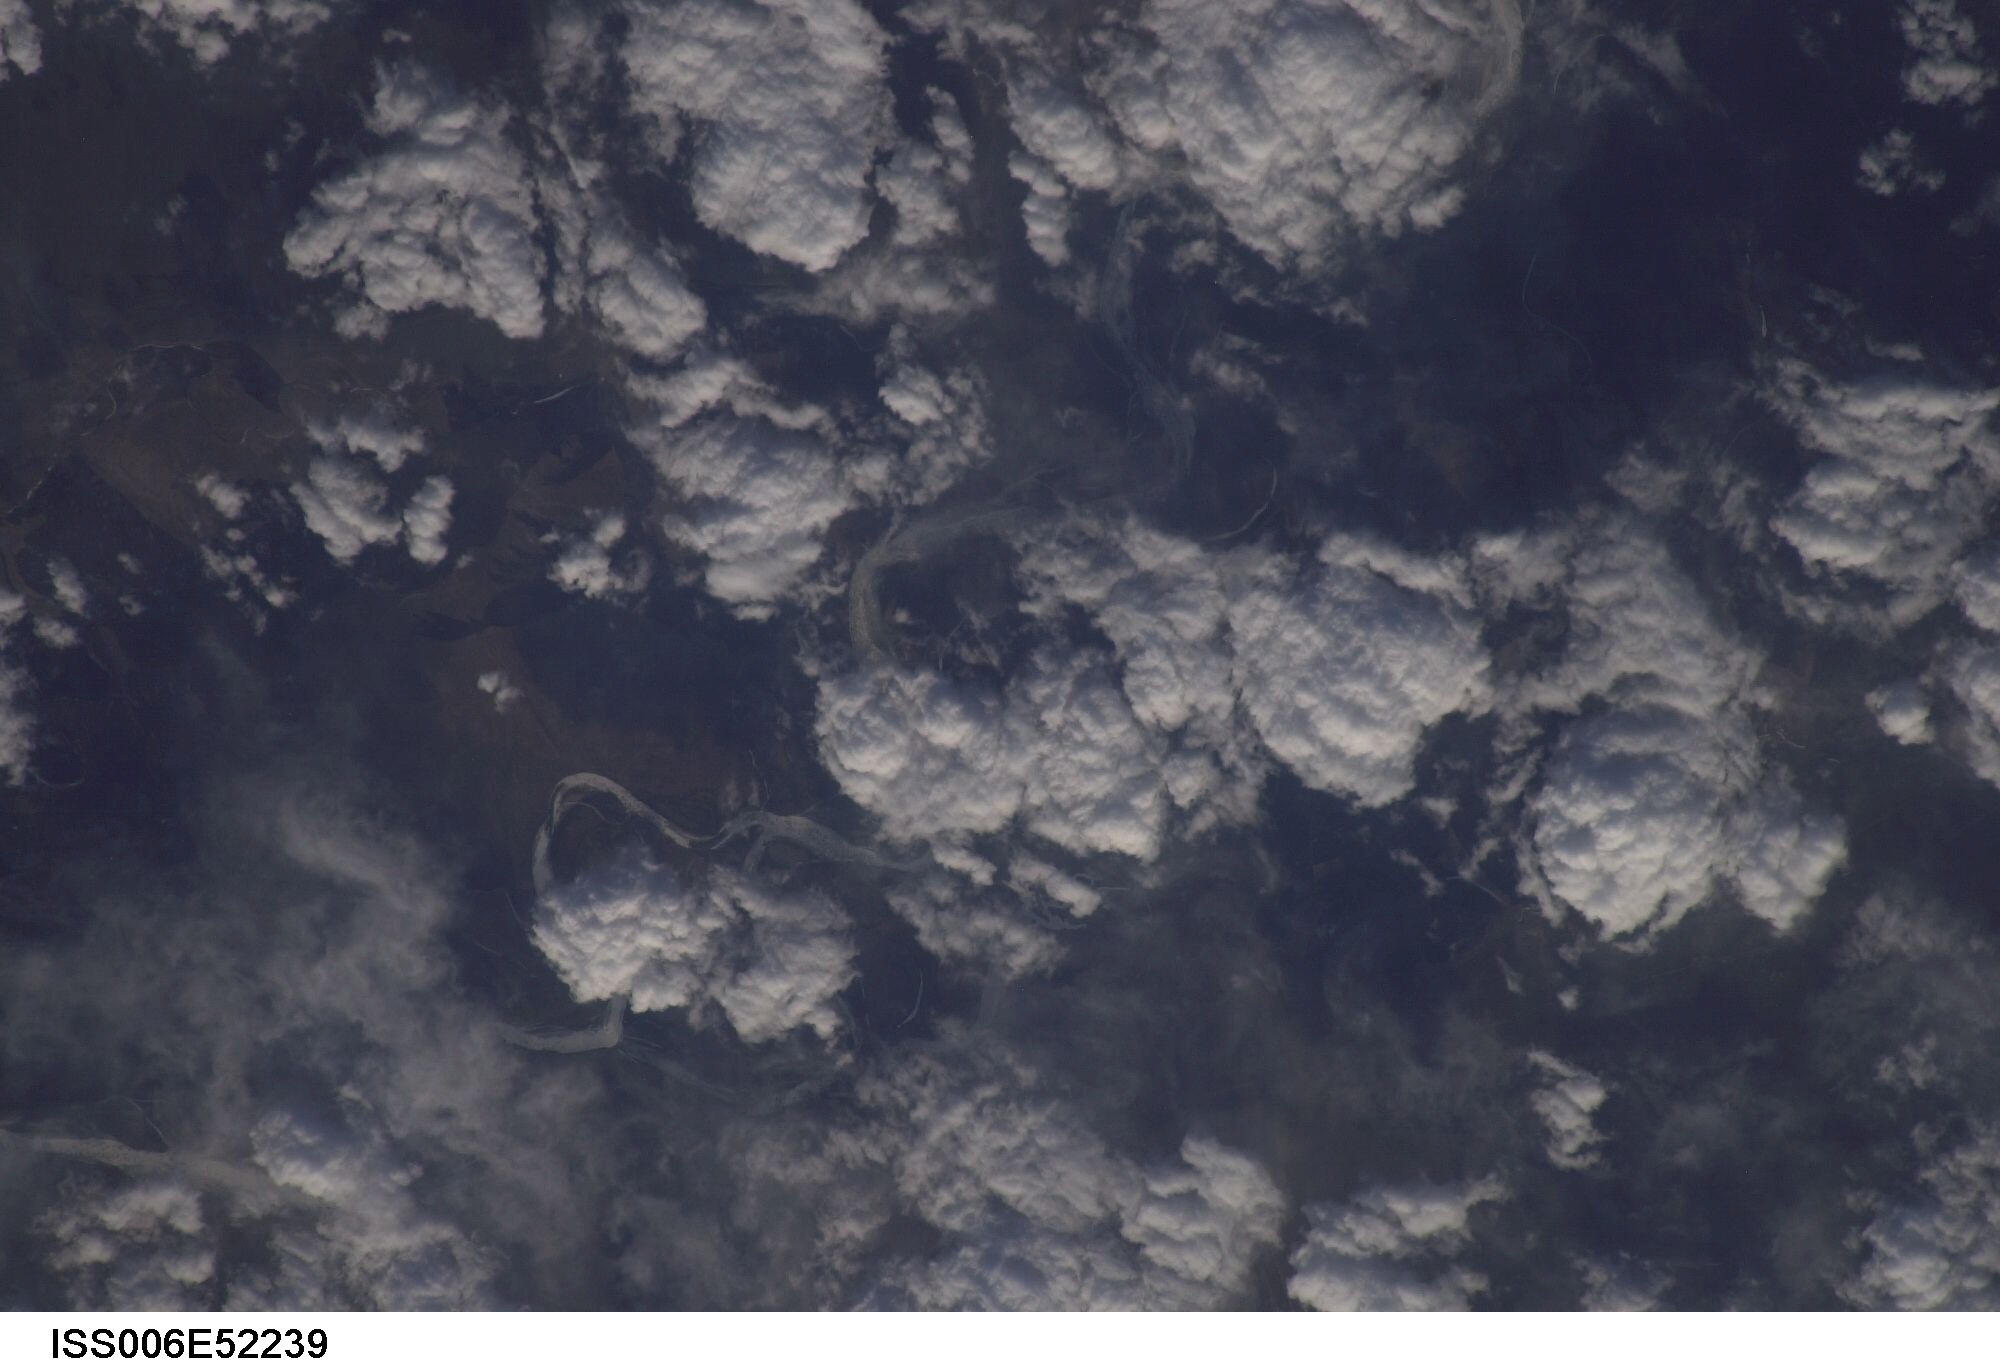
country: KAZAKHSTAN
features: IRTYSH RIVER, CHERNOYE, CLOUDS
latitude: 51.6
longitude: 77.5
